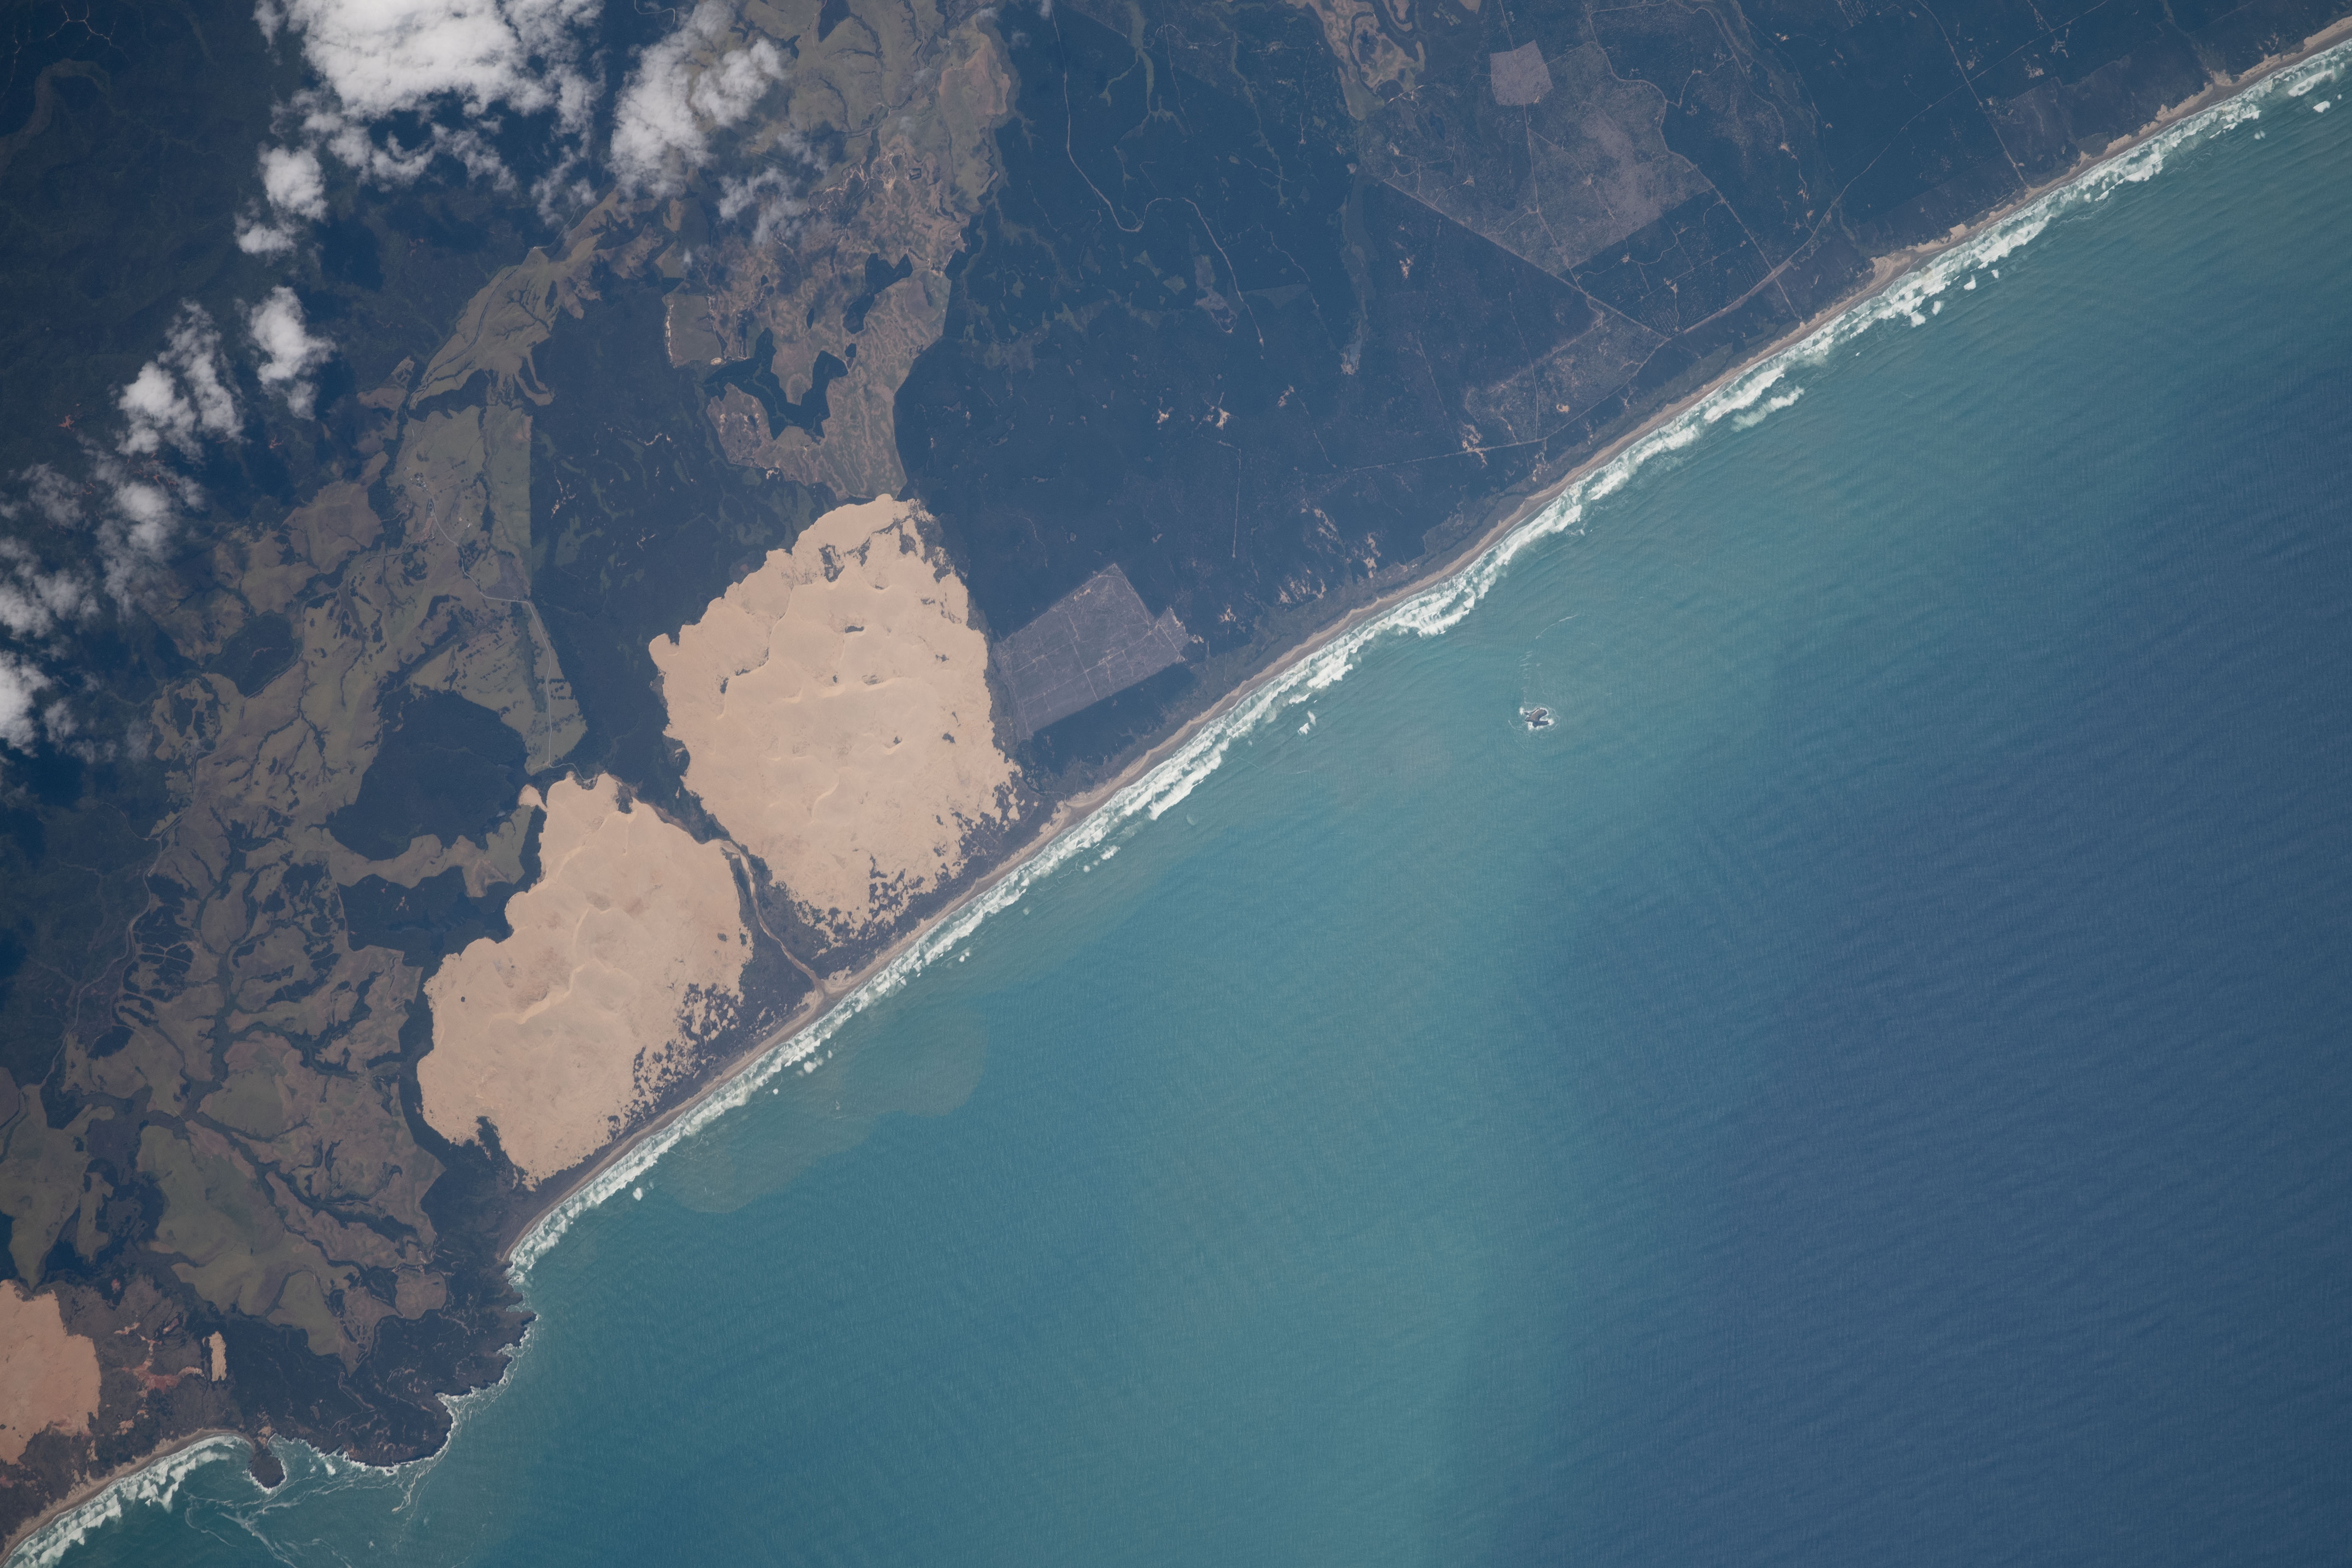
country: NEW ZEALAND-NI
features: TWILIGHT BEACH
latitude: -34.6
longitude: 172.8
